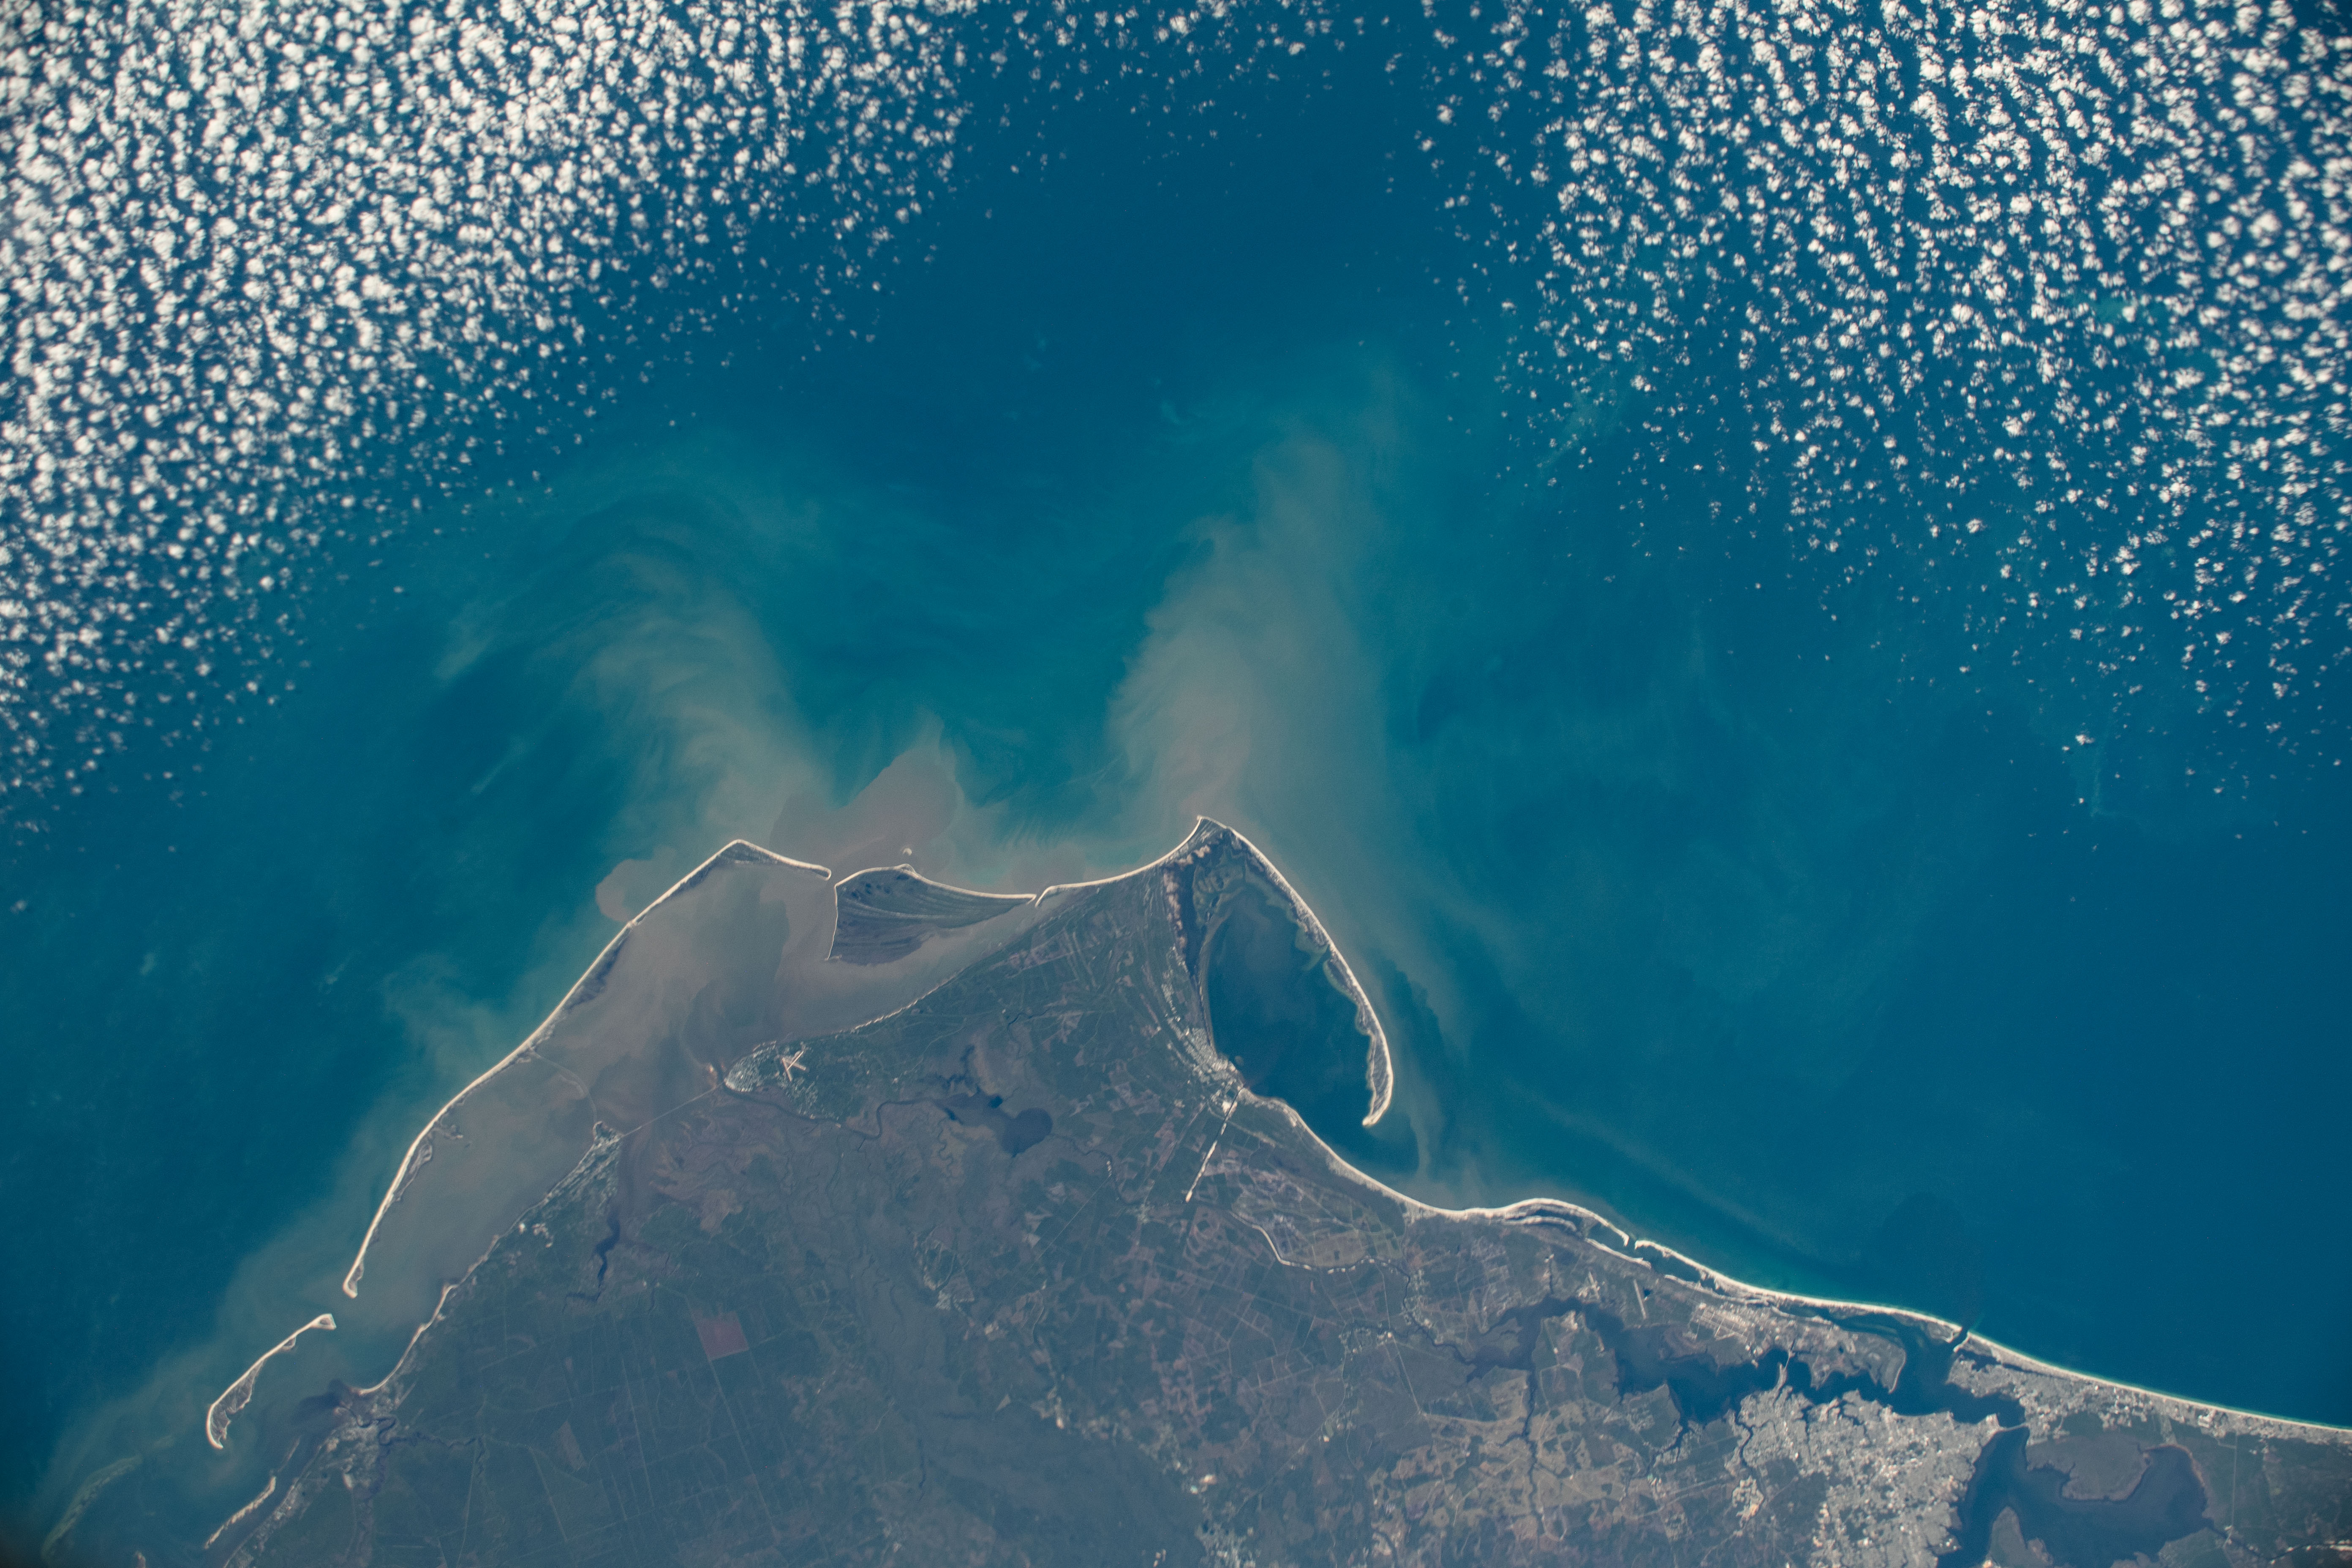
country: USA-FLORIDA
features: PANAMA CITY, SAINT JOSEPH BAY, APALACHICOLA BAY
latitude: 29.6
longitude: -85.4
